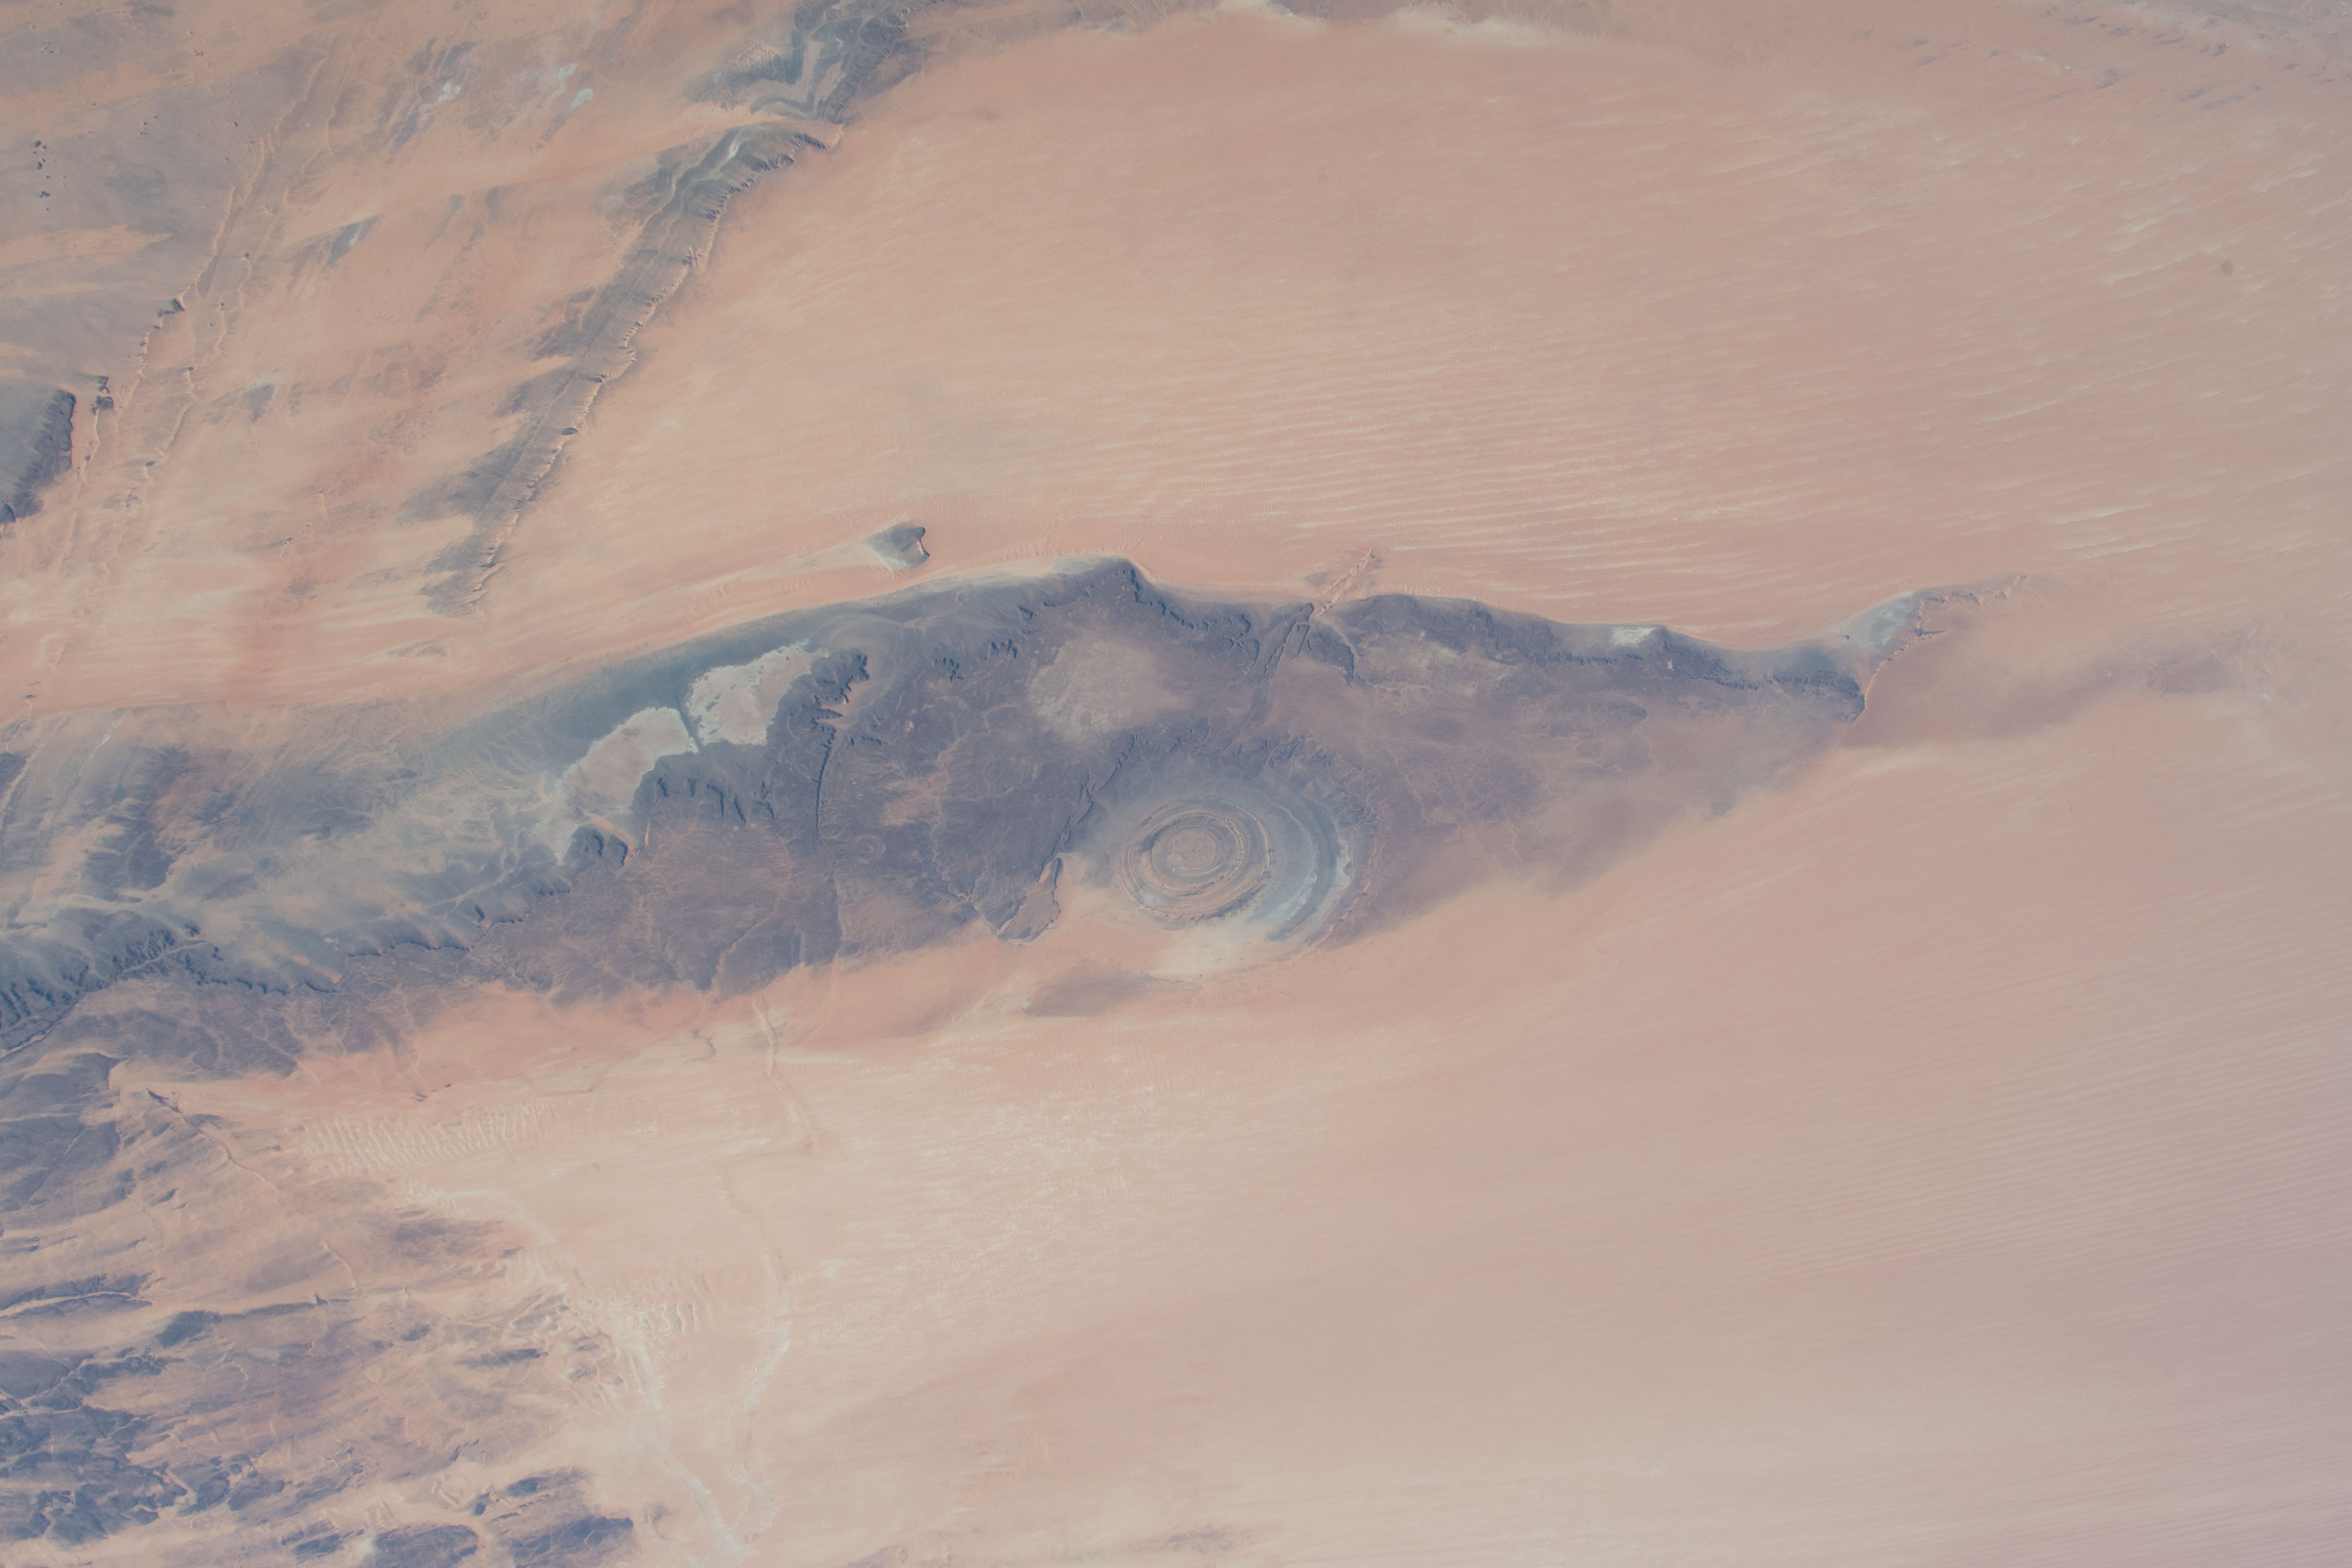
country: MAURITANIA
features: RICHAT STRUCTURE, AKCHAR DESERT
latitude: 21.0
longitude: -11.5
